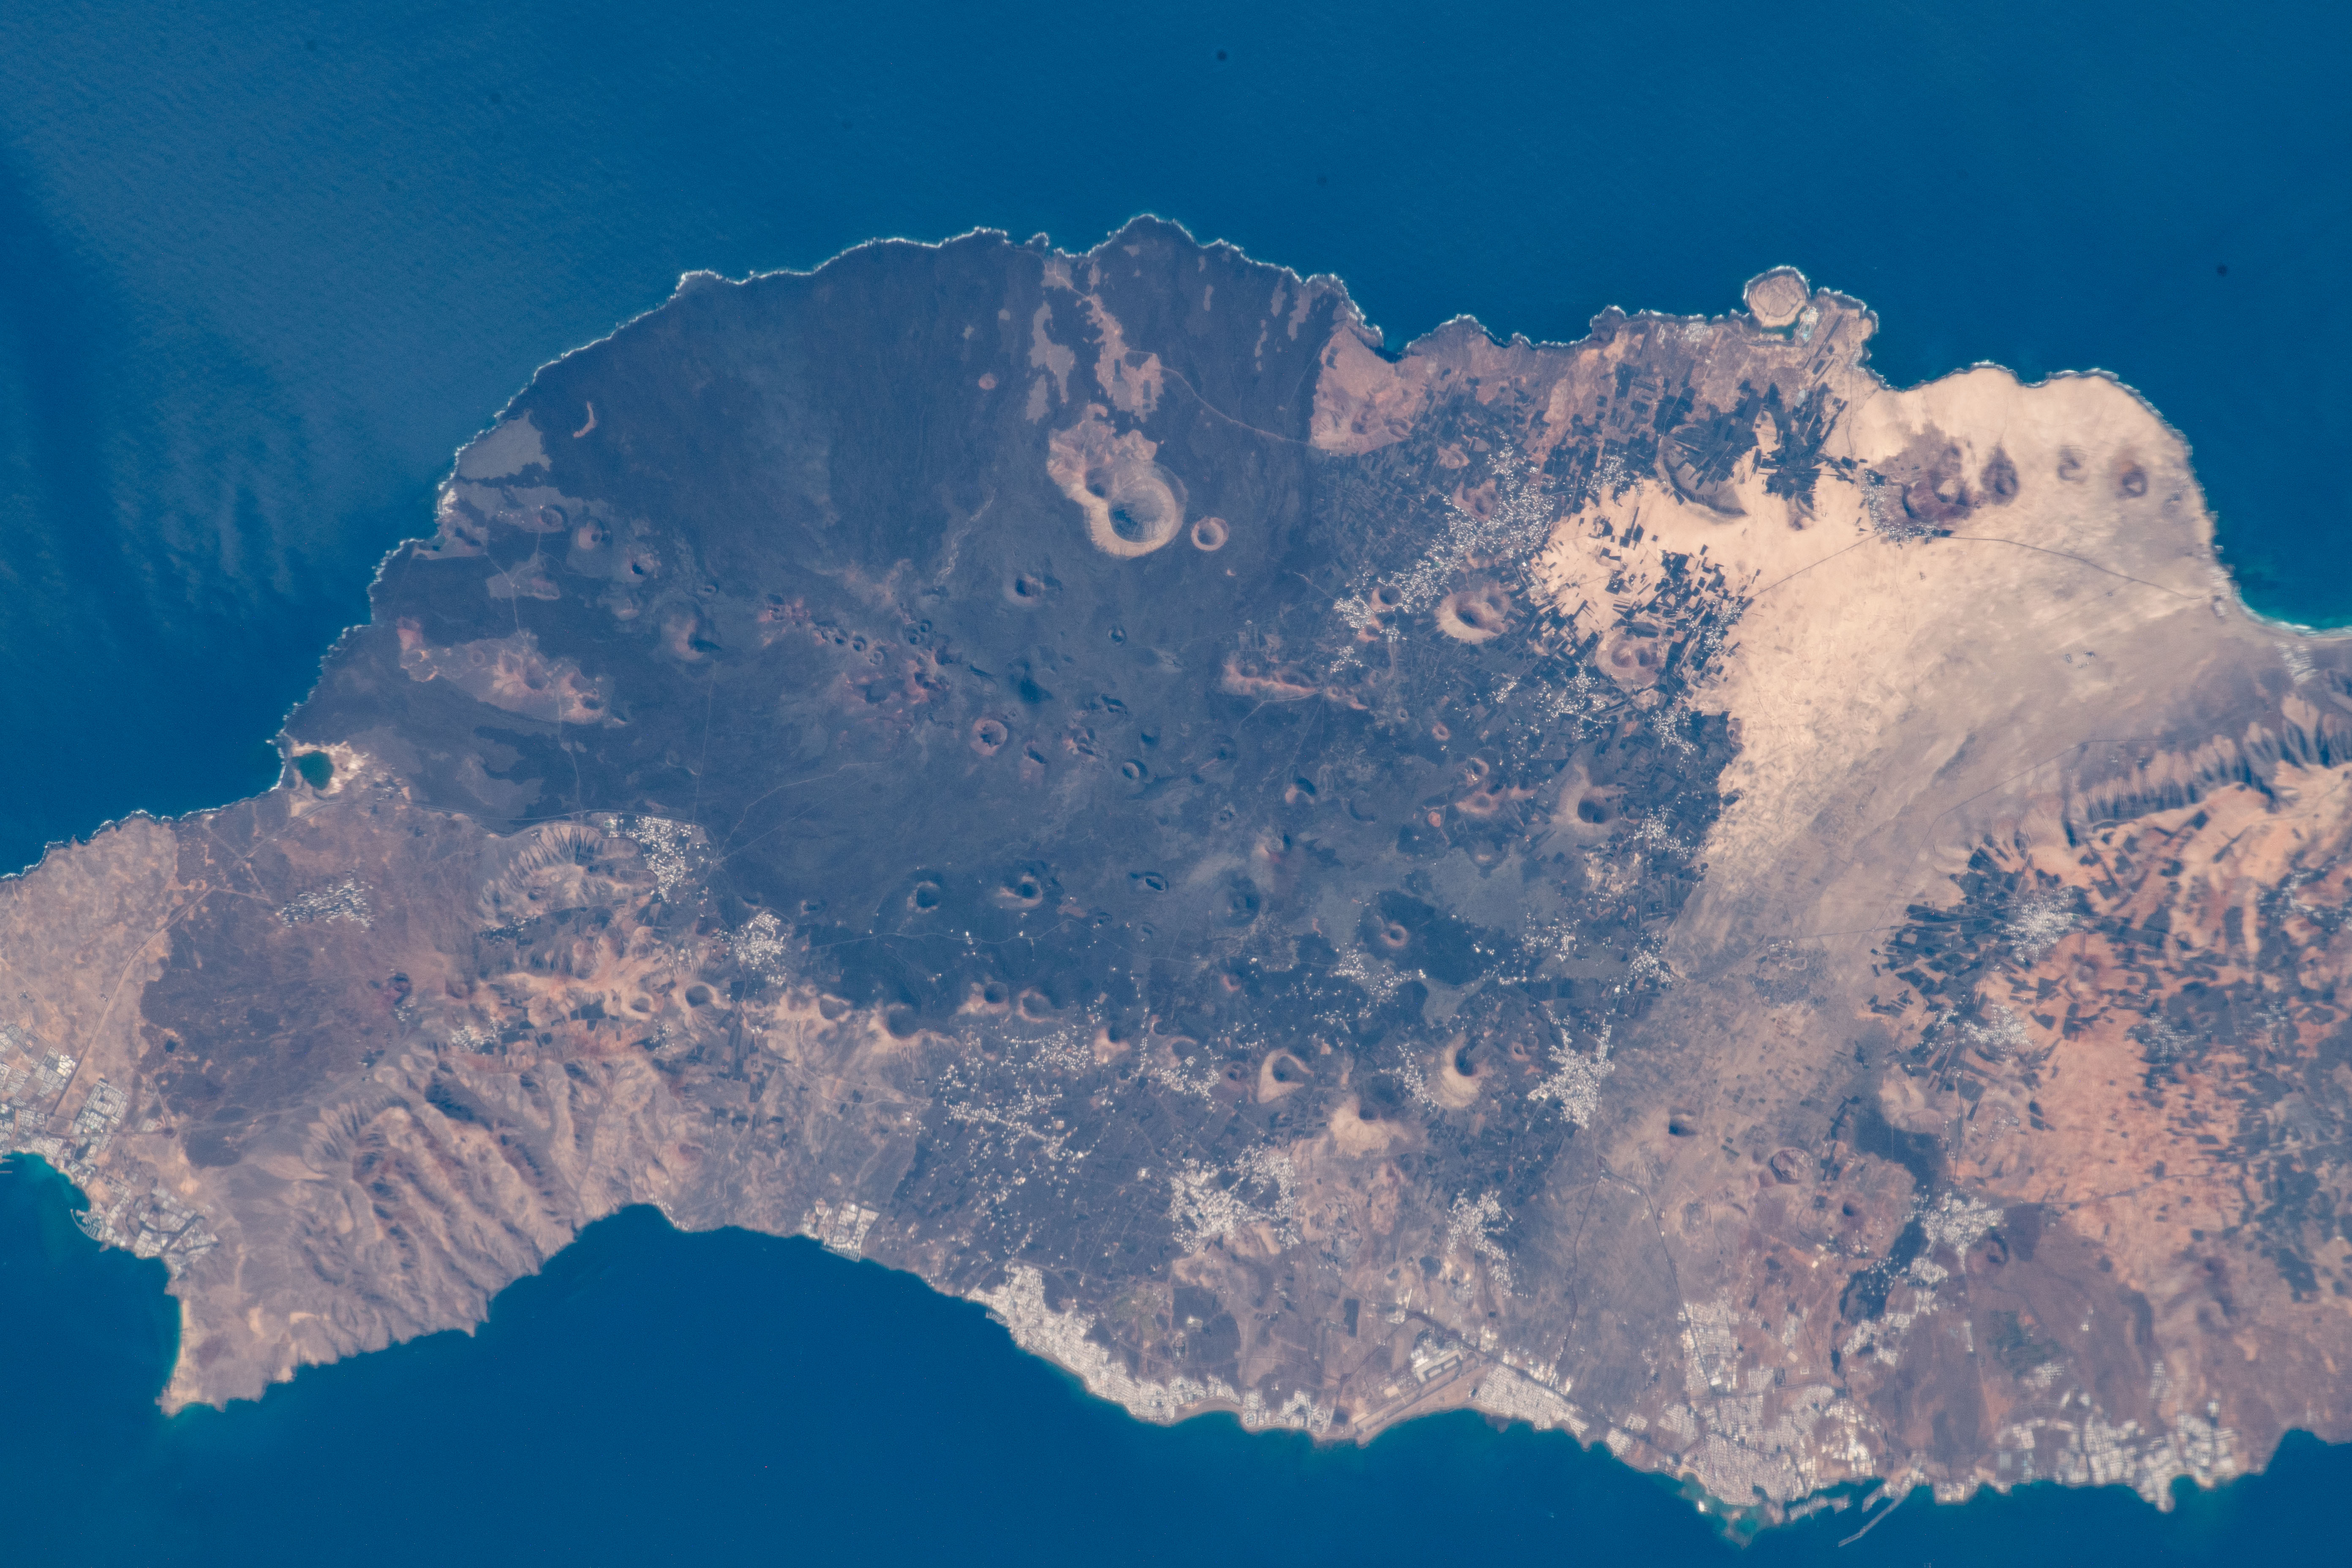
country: CANARY ISLANDS
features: LANZAROTE
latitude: 29.0
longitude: -13.7
